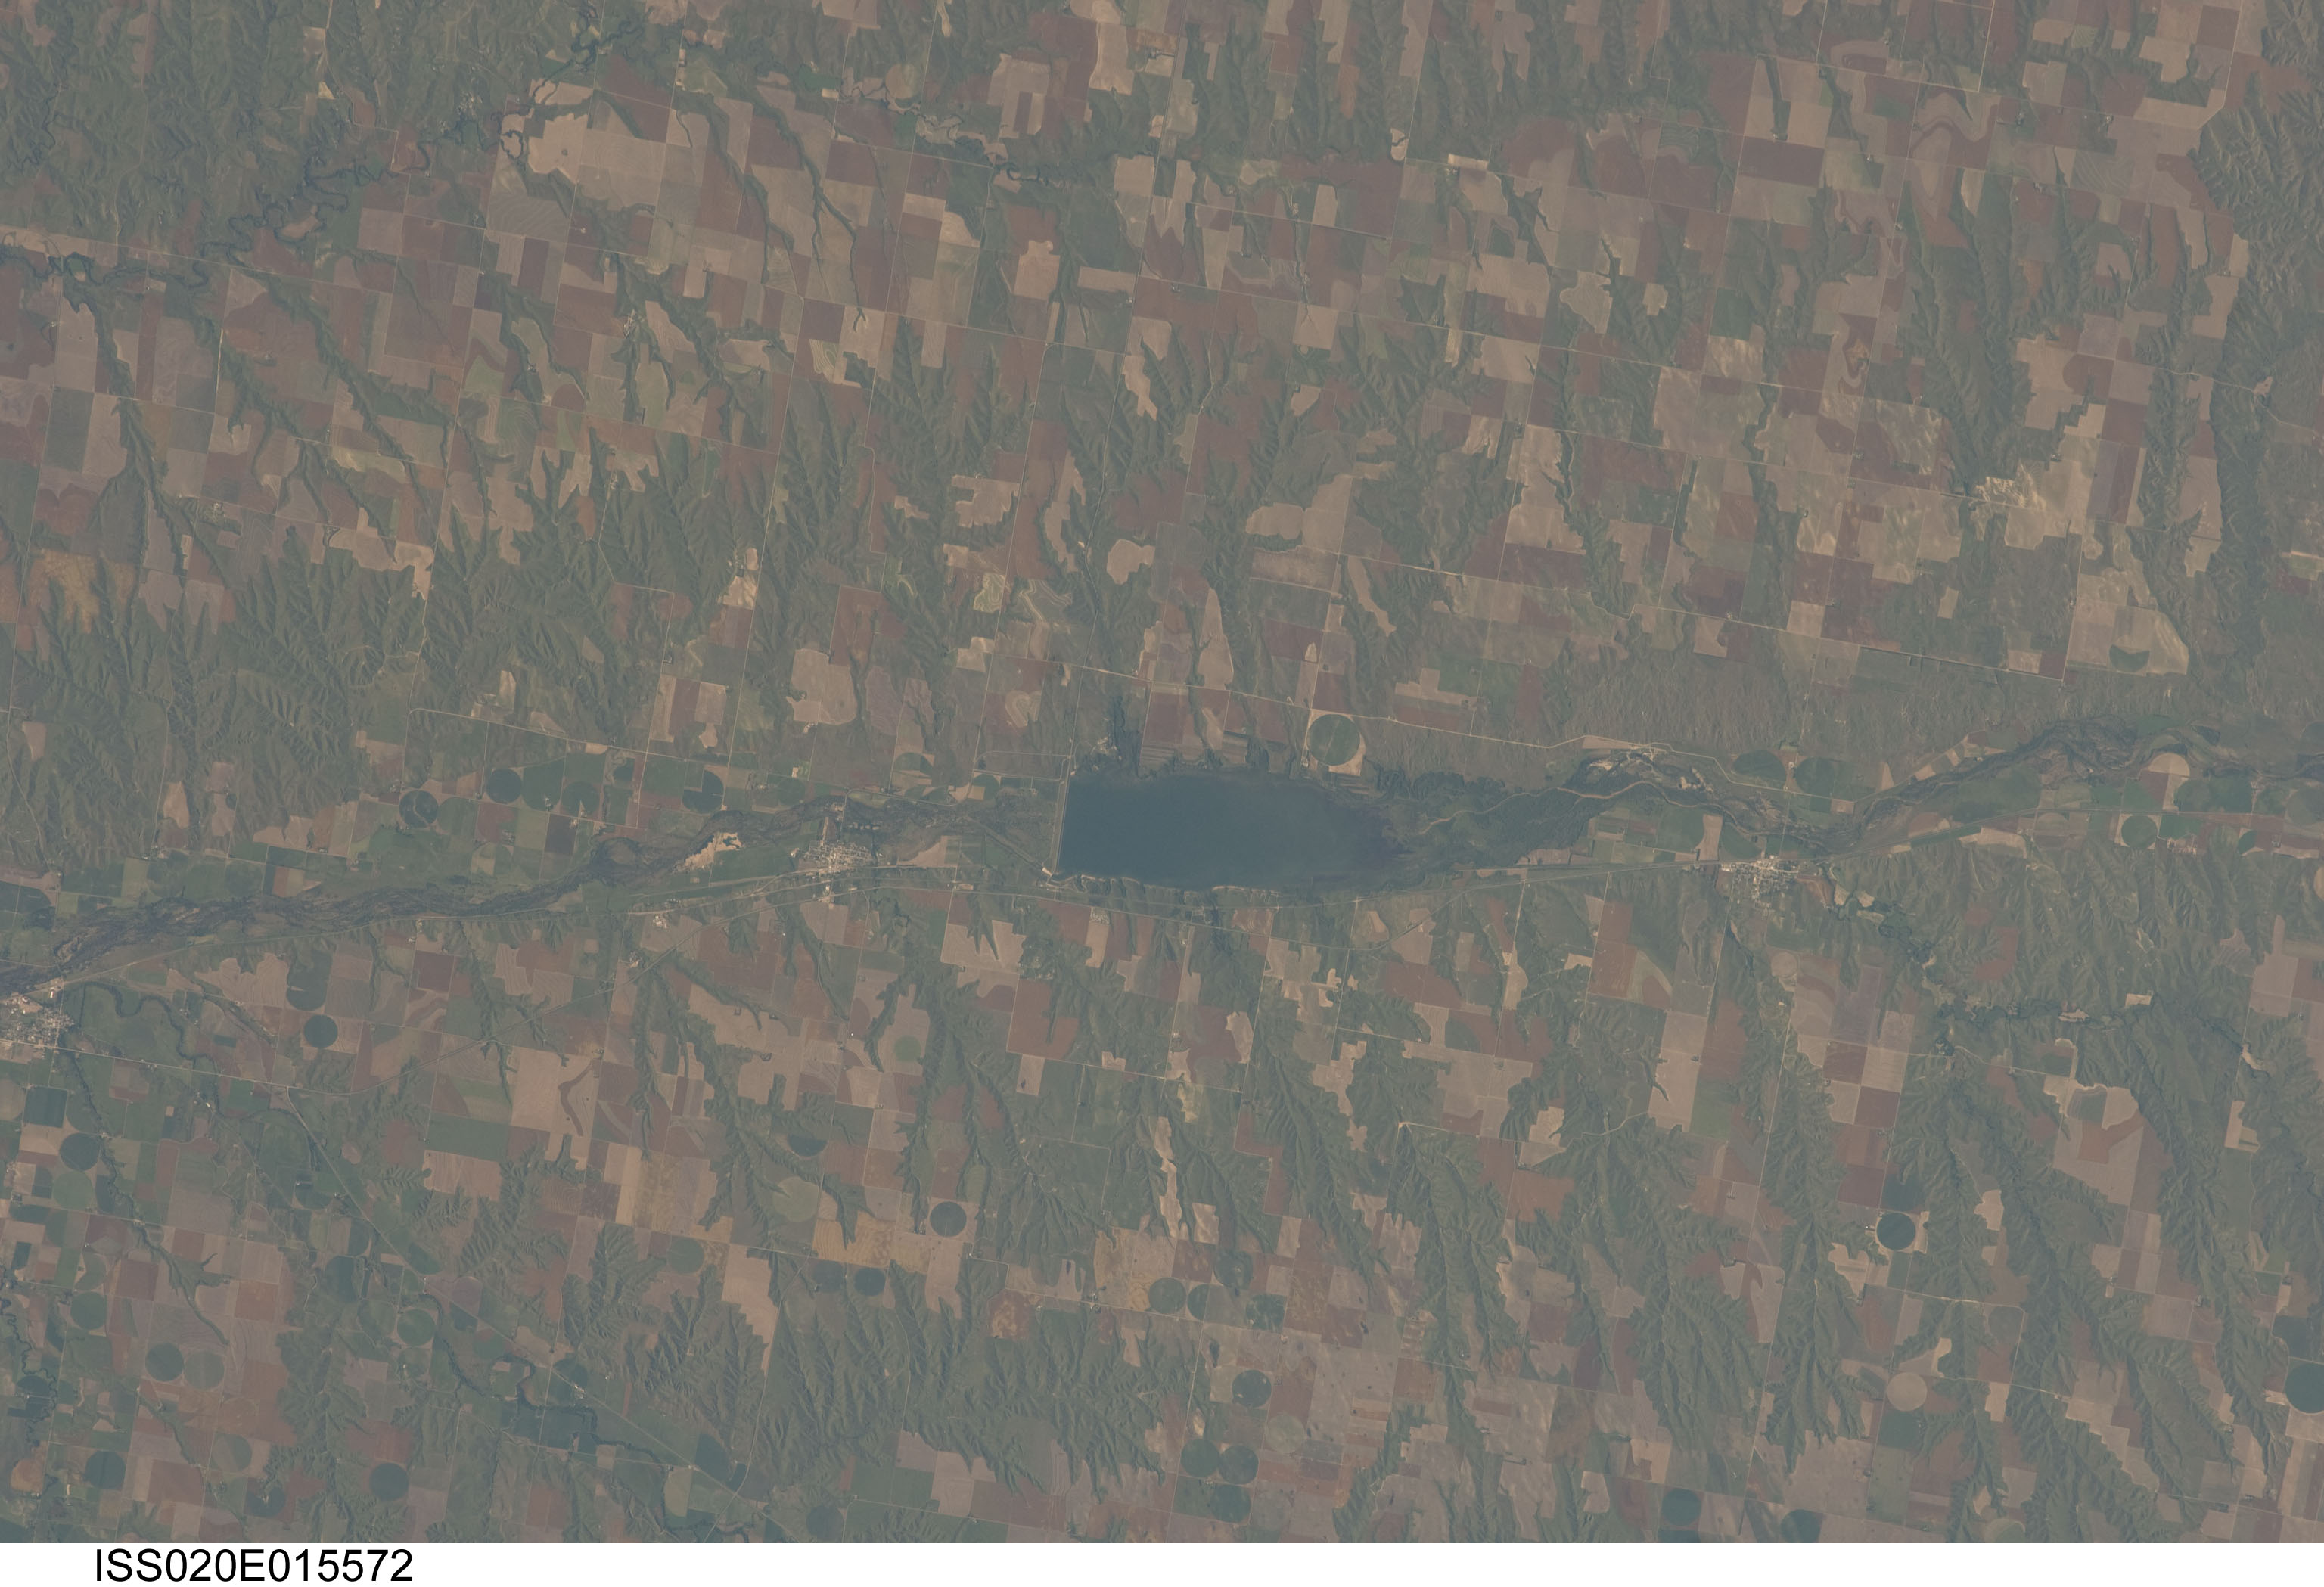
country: USA-NEBRASKA
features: TRENTON NE,STRATTON NE,SWANSON LAKE,BAKERS ACRES AIRPORT (5NE6),TRENTON MUNICIPAL AIRPORT (9V2)
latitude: 40.1
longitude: -101.1
